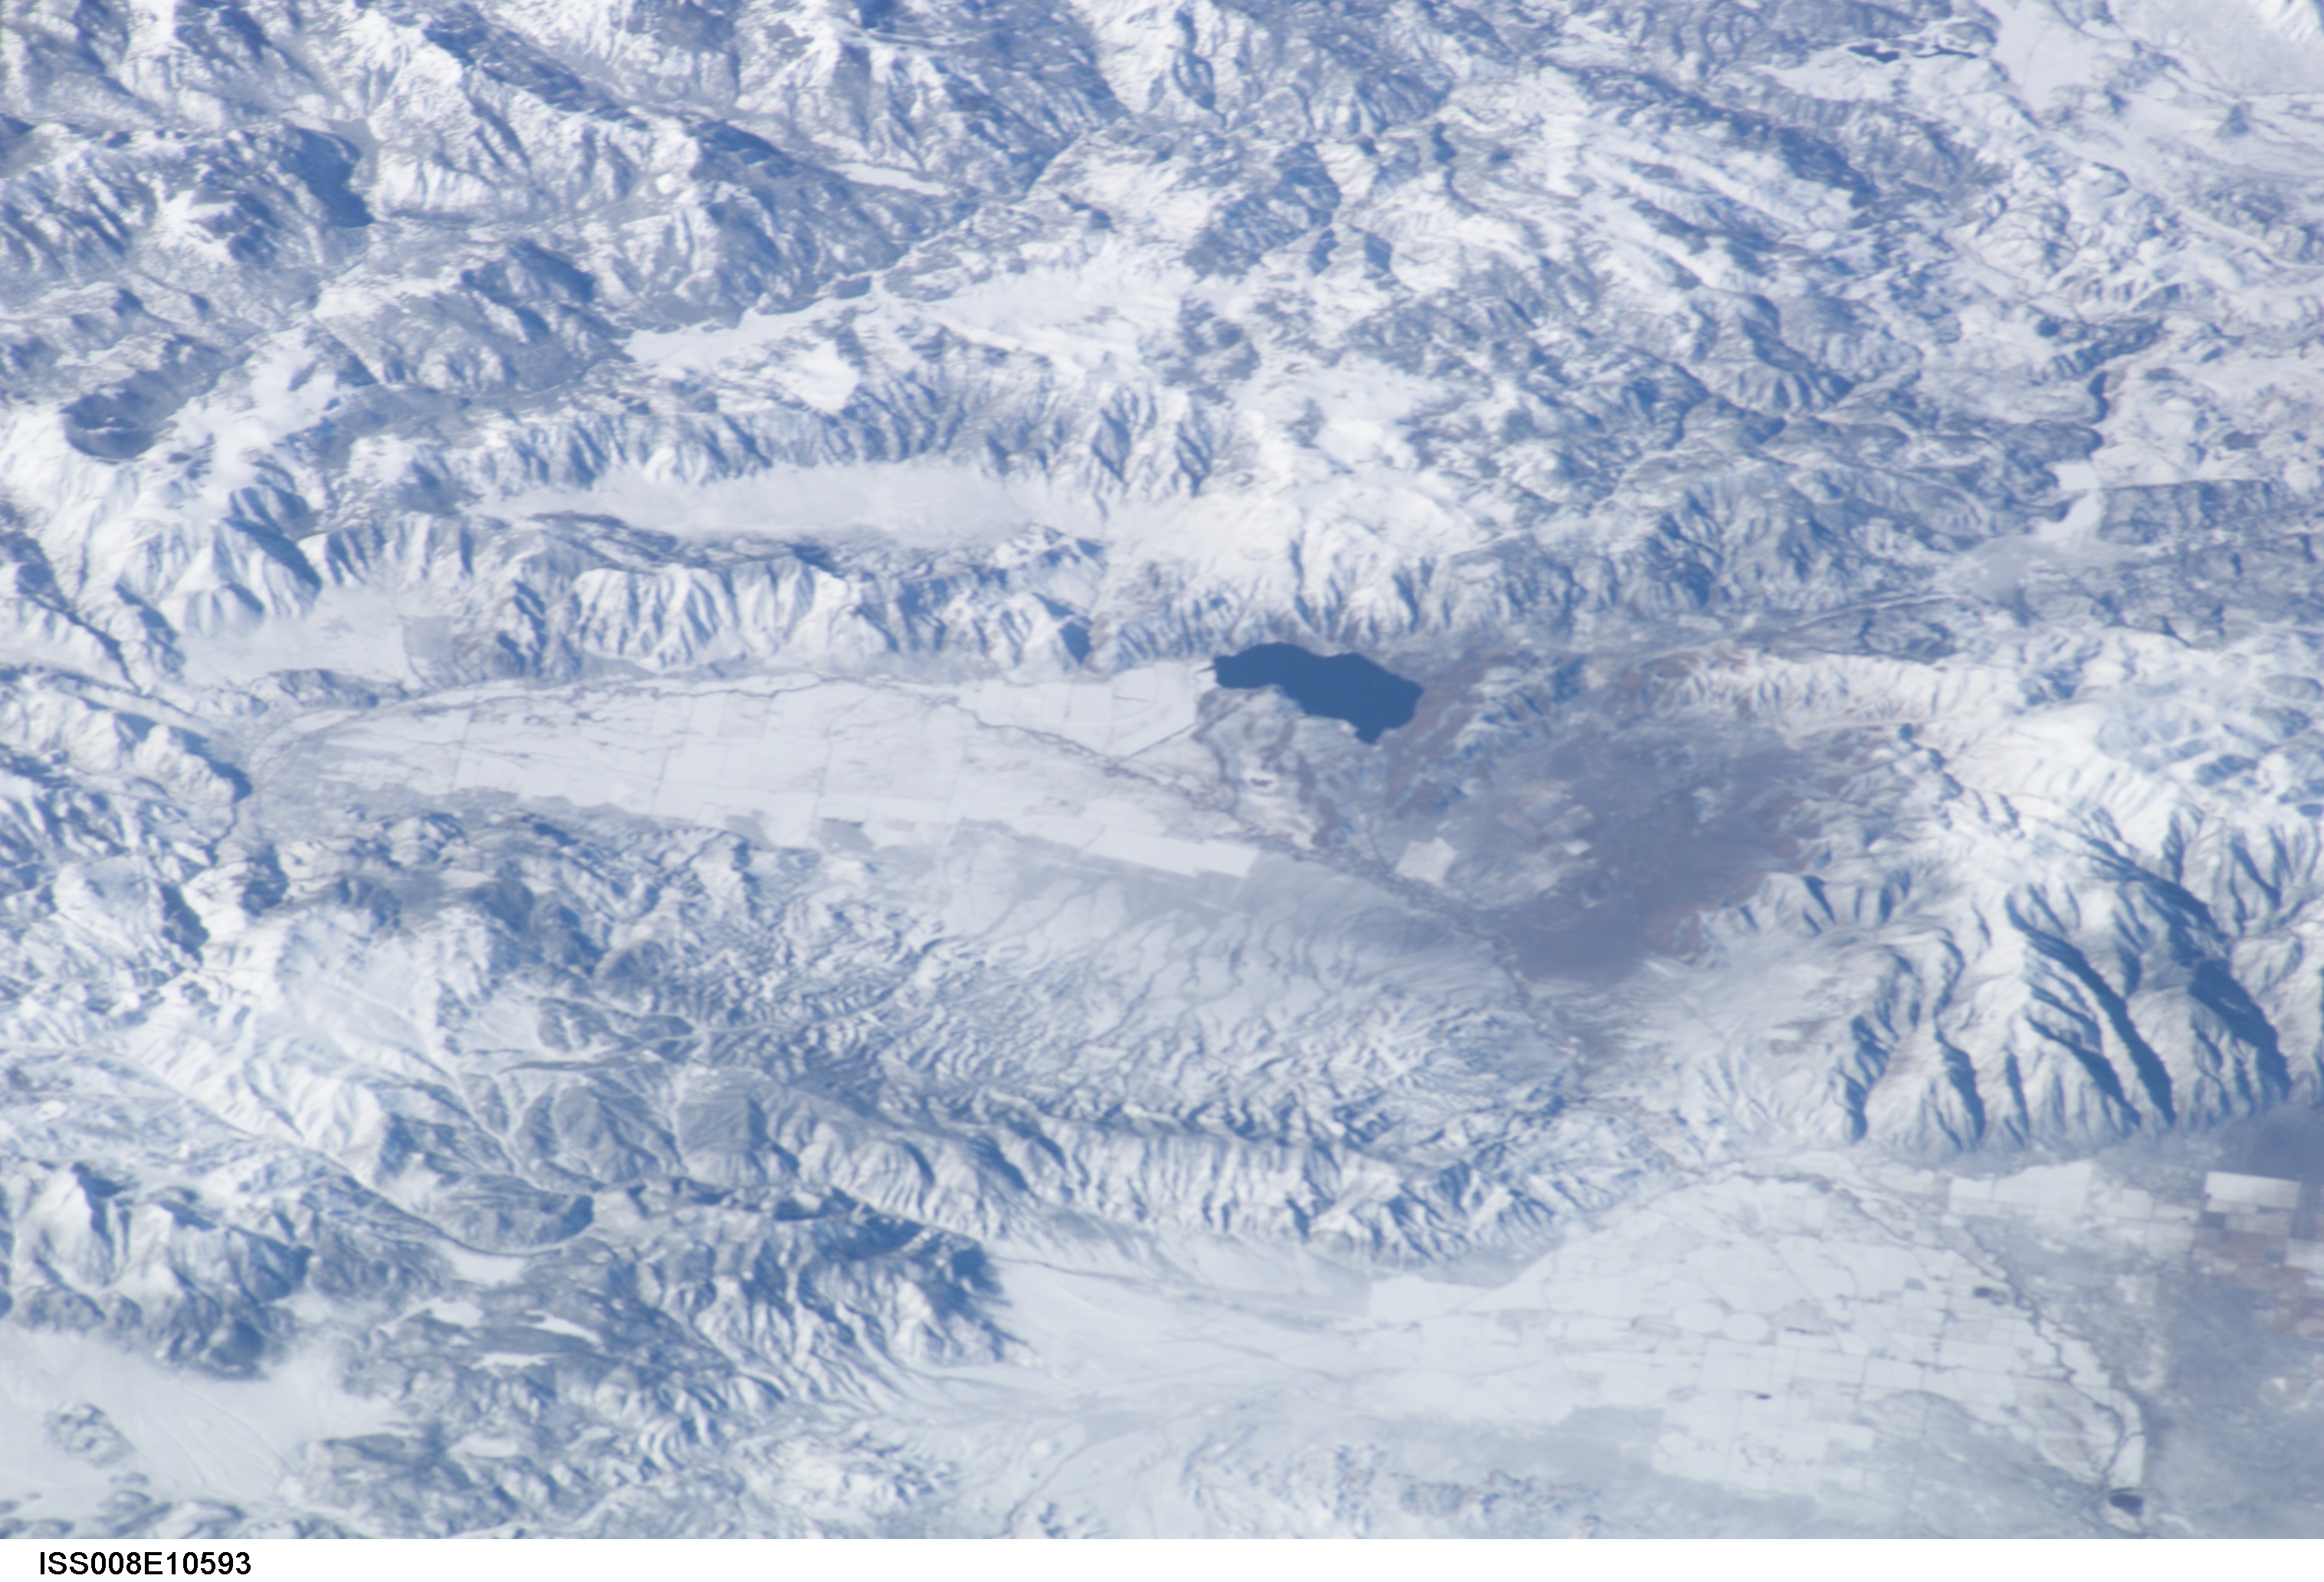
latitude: 38.7
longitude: -119.5
